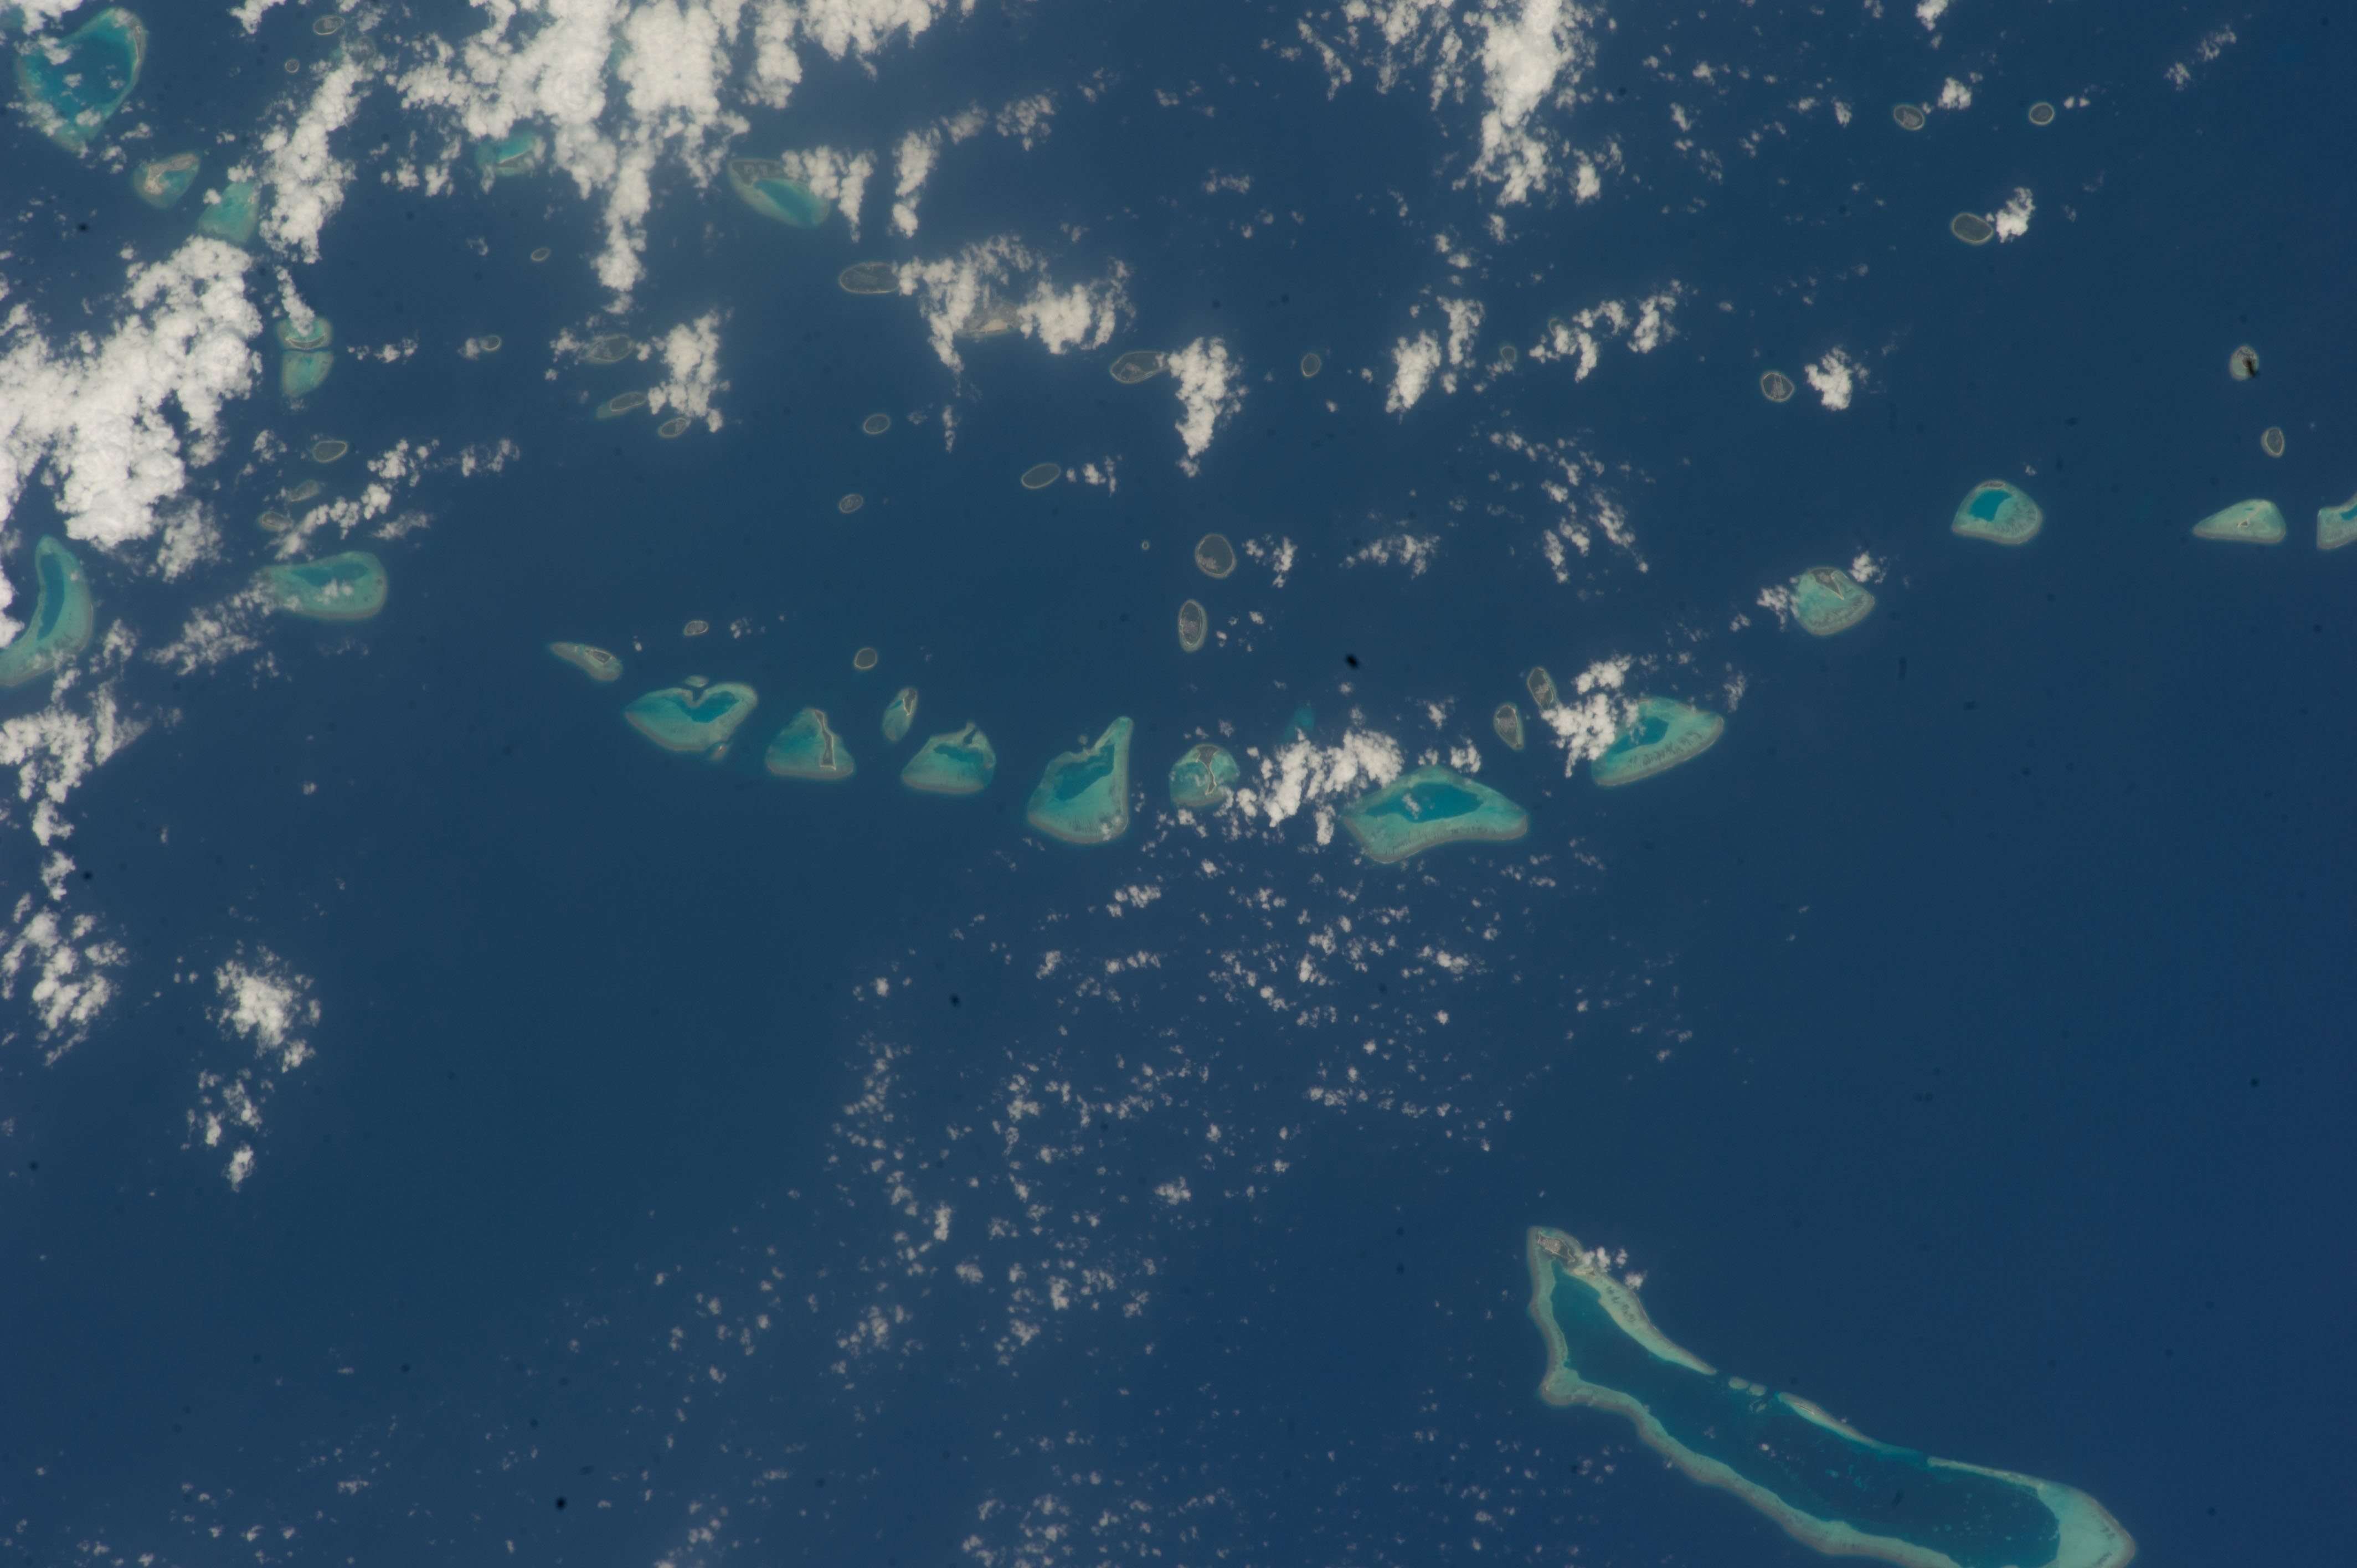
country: LACCADIVE SEA
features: ARCHIPELAGO, MALDIVES
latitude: 6.5
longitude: 72.9
